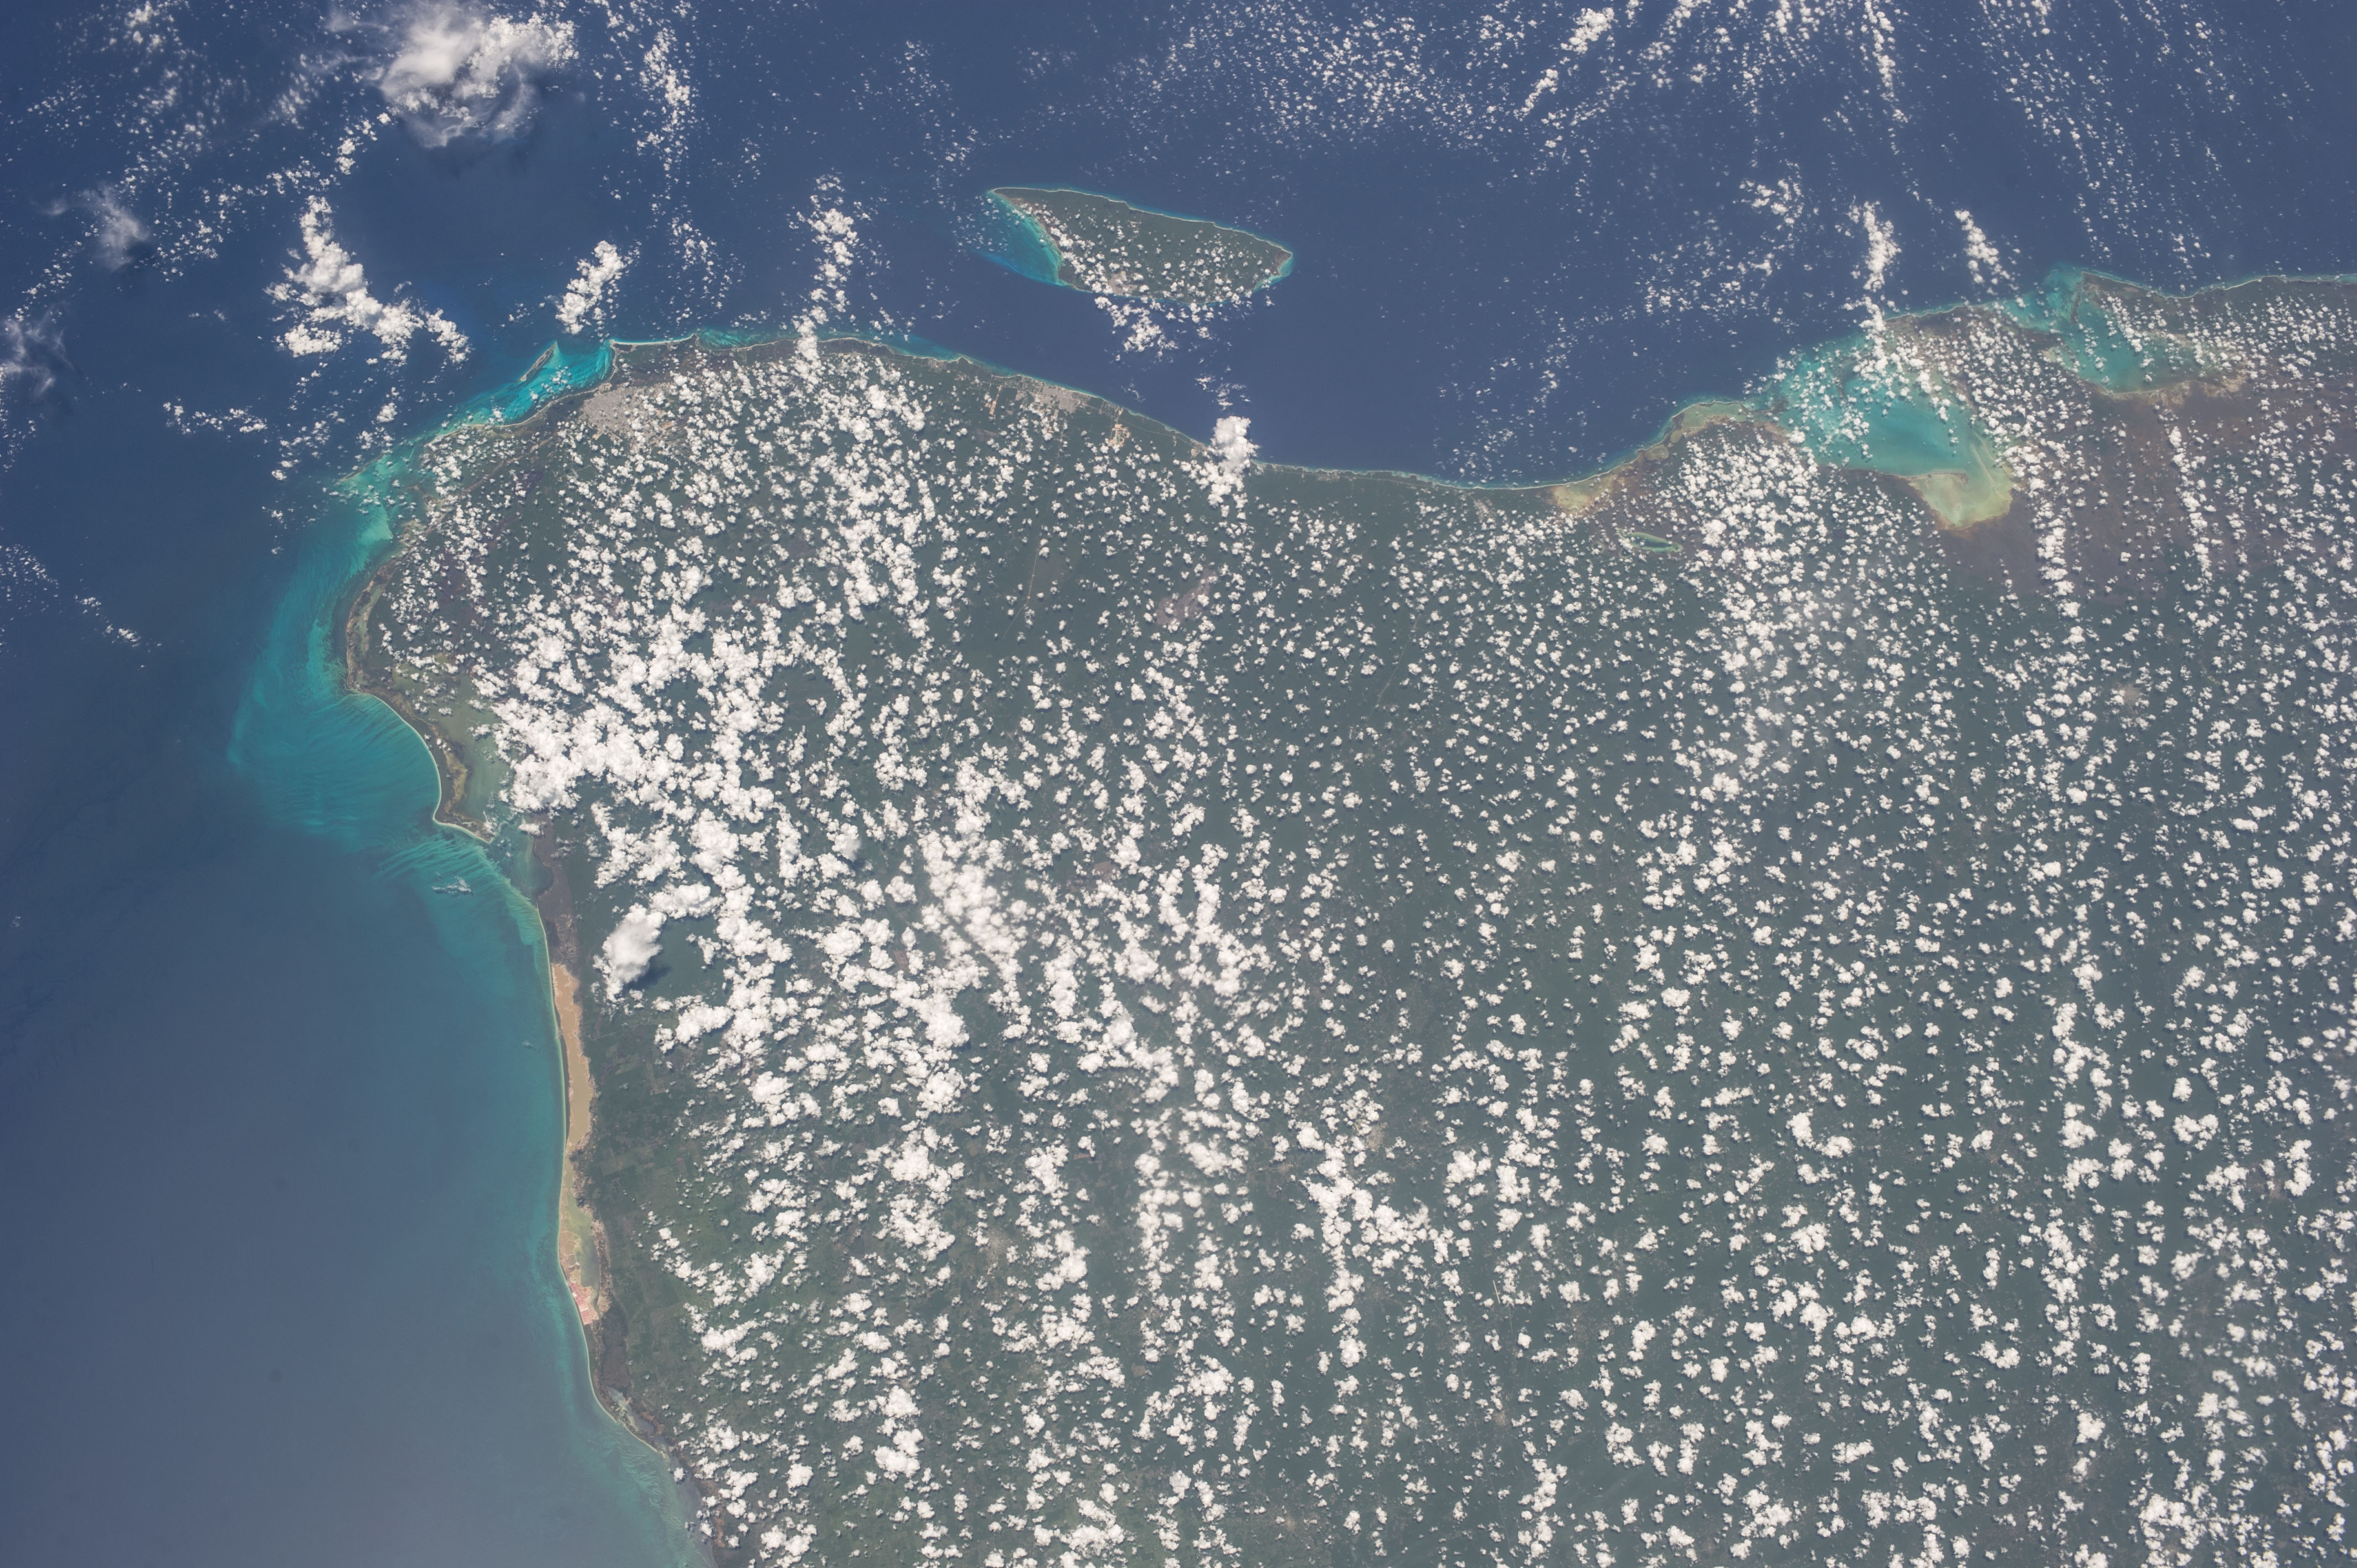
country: MEXICO
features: COZUMEL,YUCATAN,CANCUN
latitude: 20.5
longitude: -87.5
